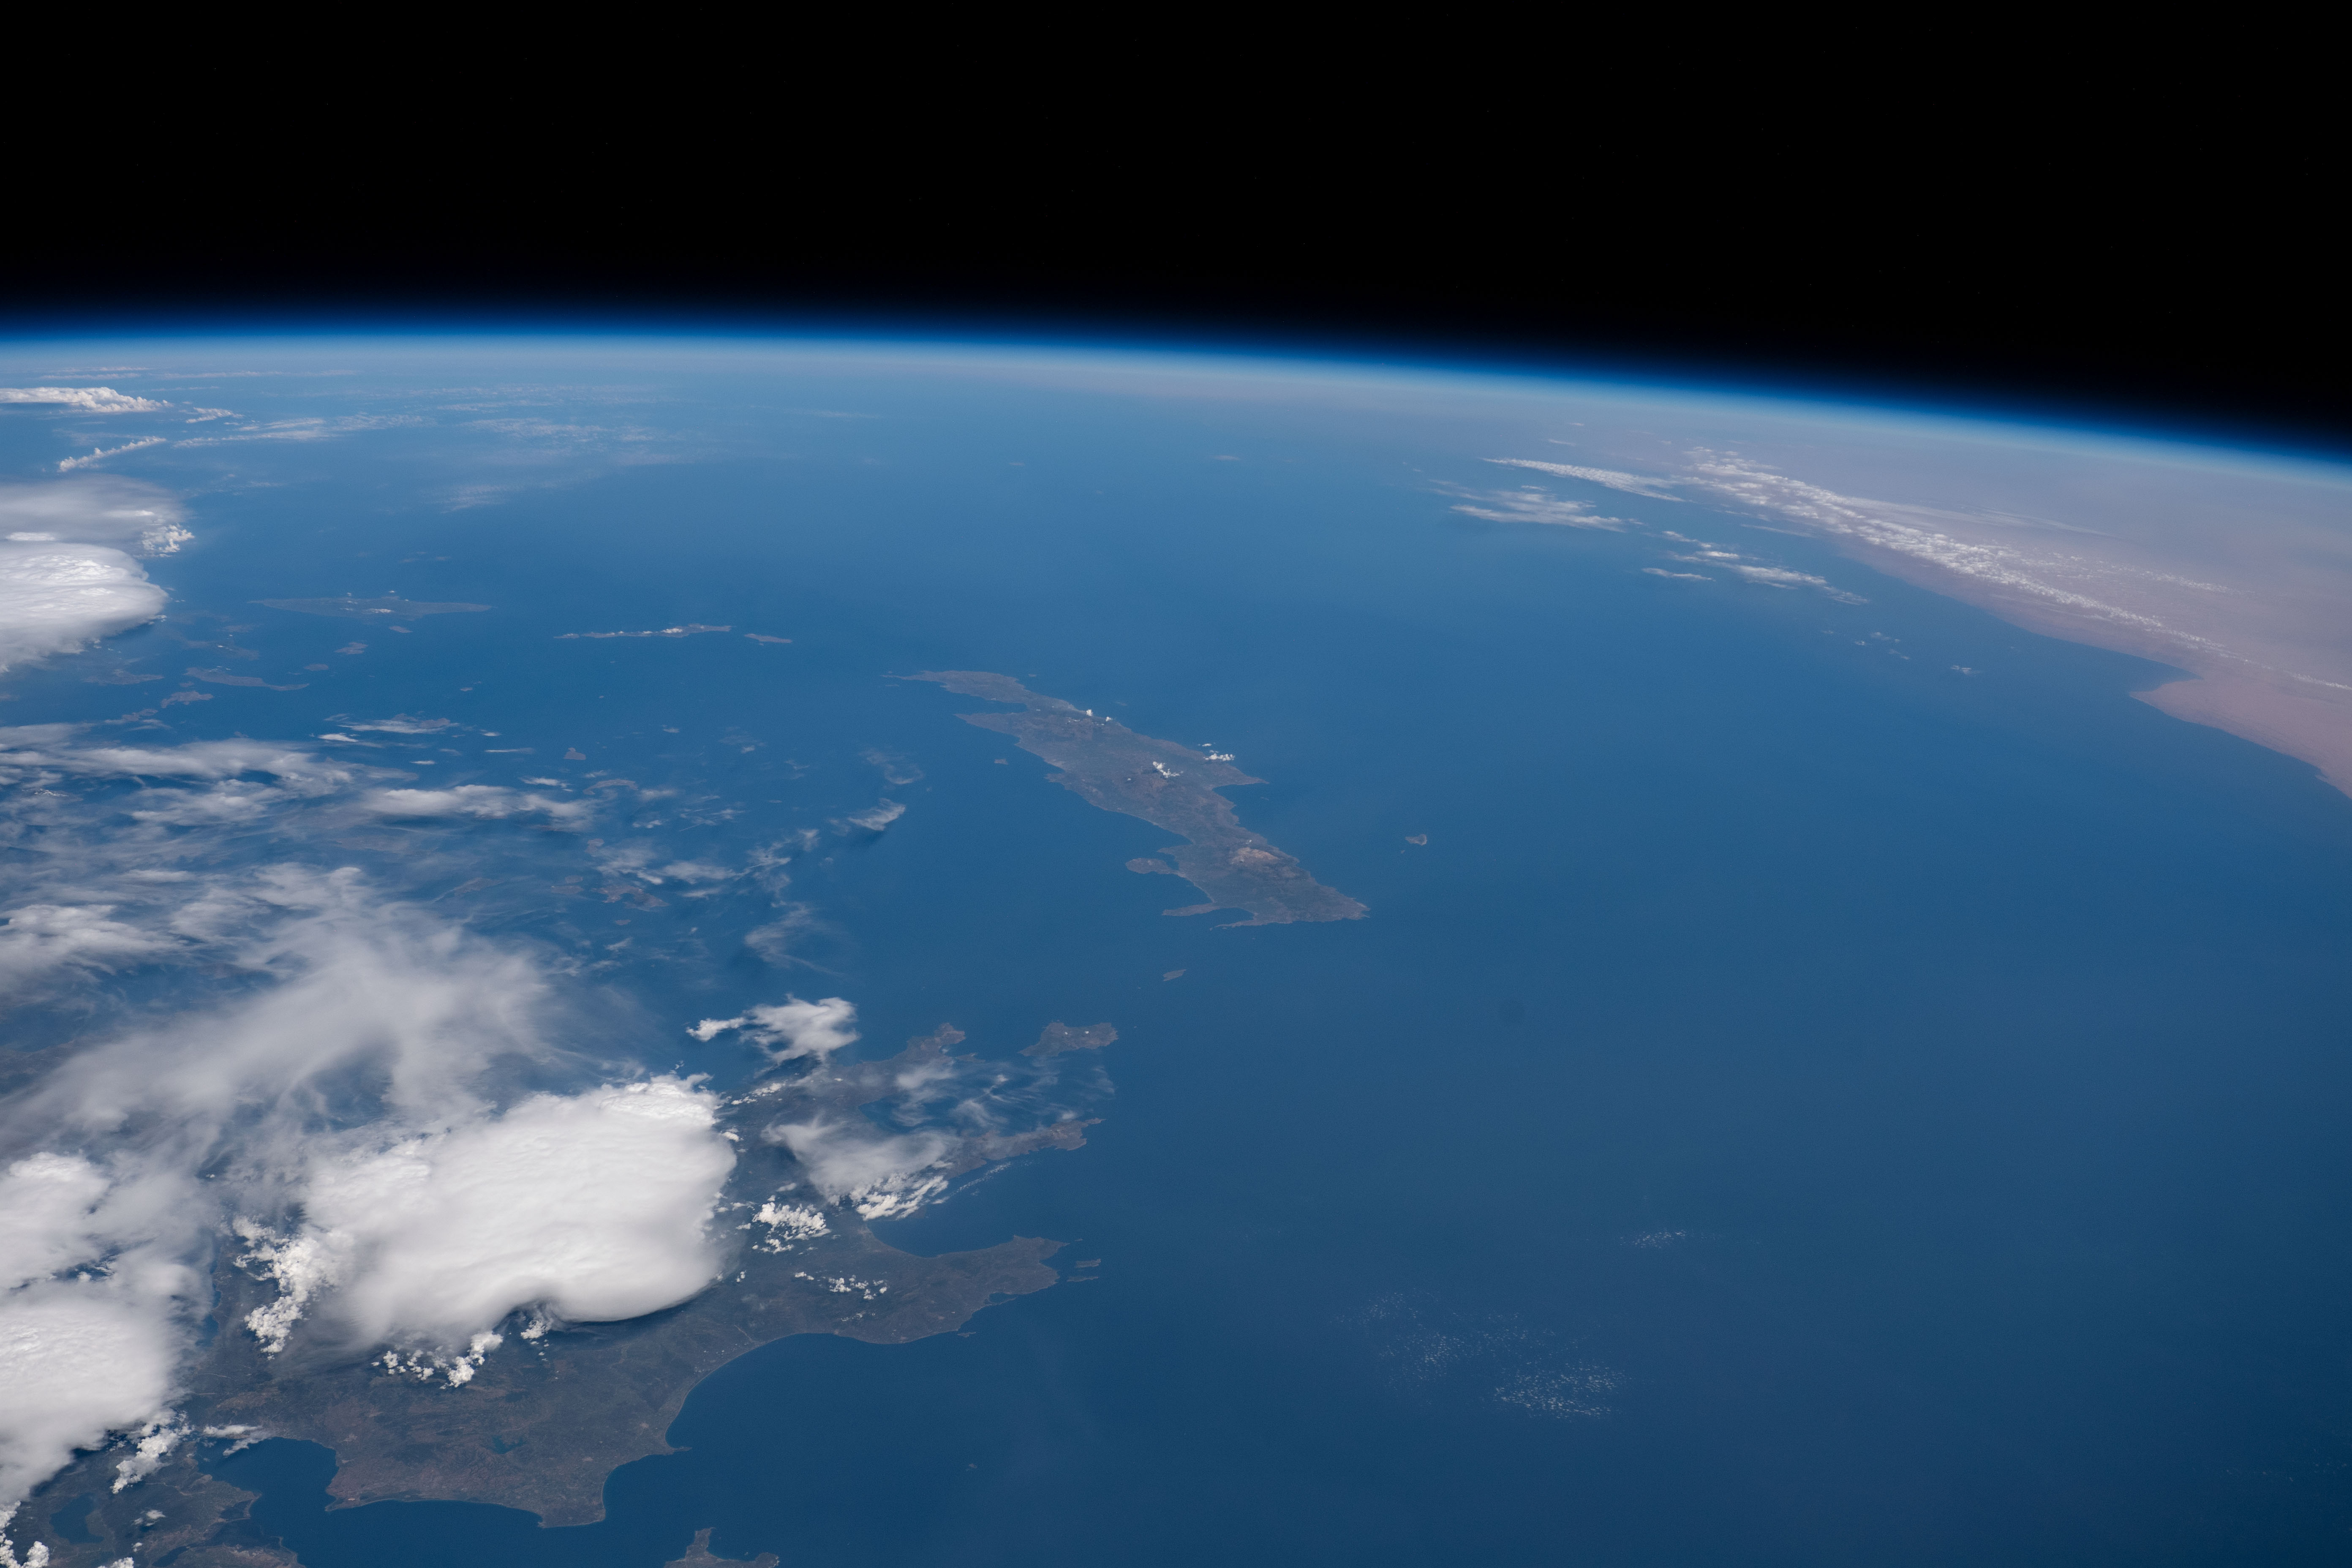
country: GREECE
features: PTOLEMY MOUNTAINS, PTOLEMY TRENCH, REITHIMNO, PAXIMADIA
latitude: 35.2
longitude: 24.5
